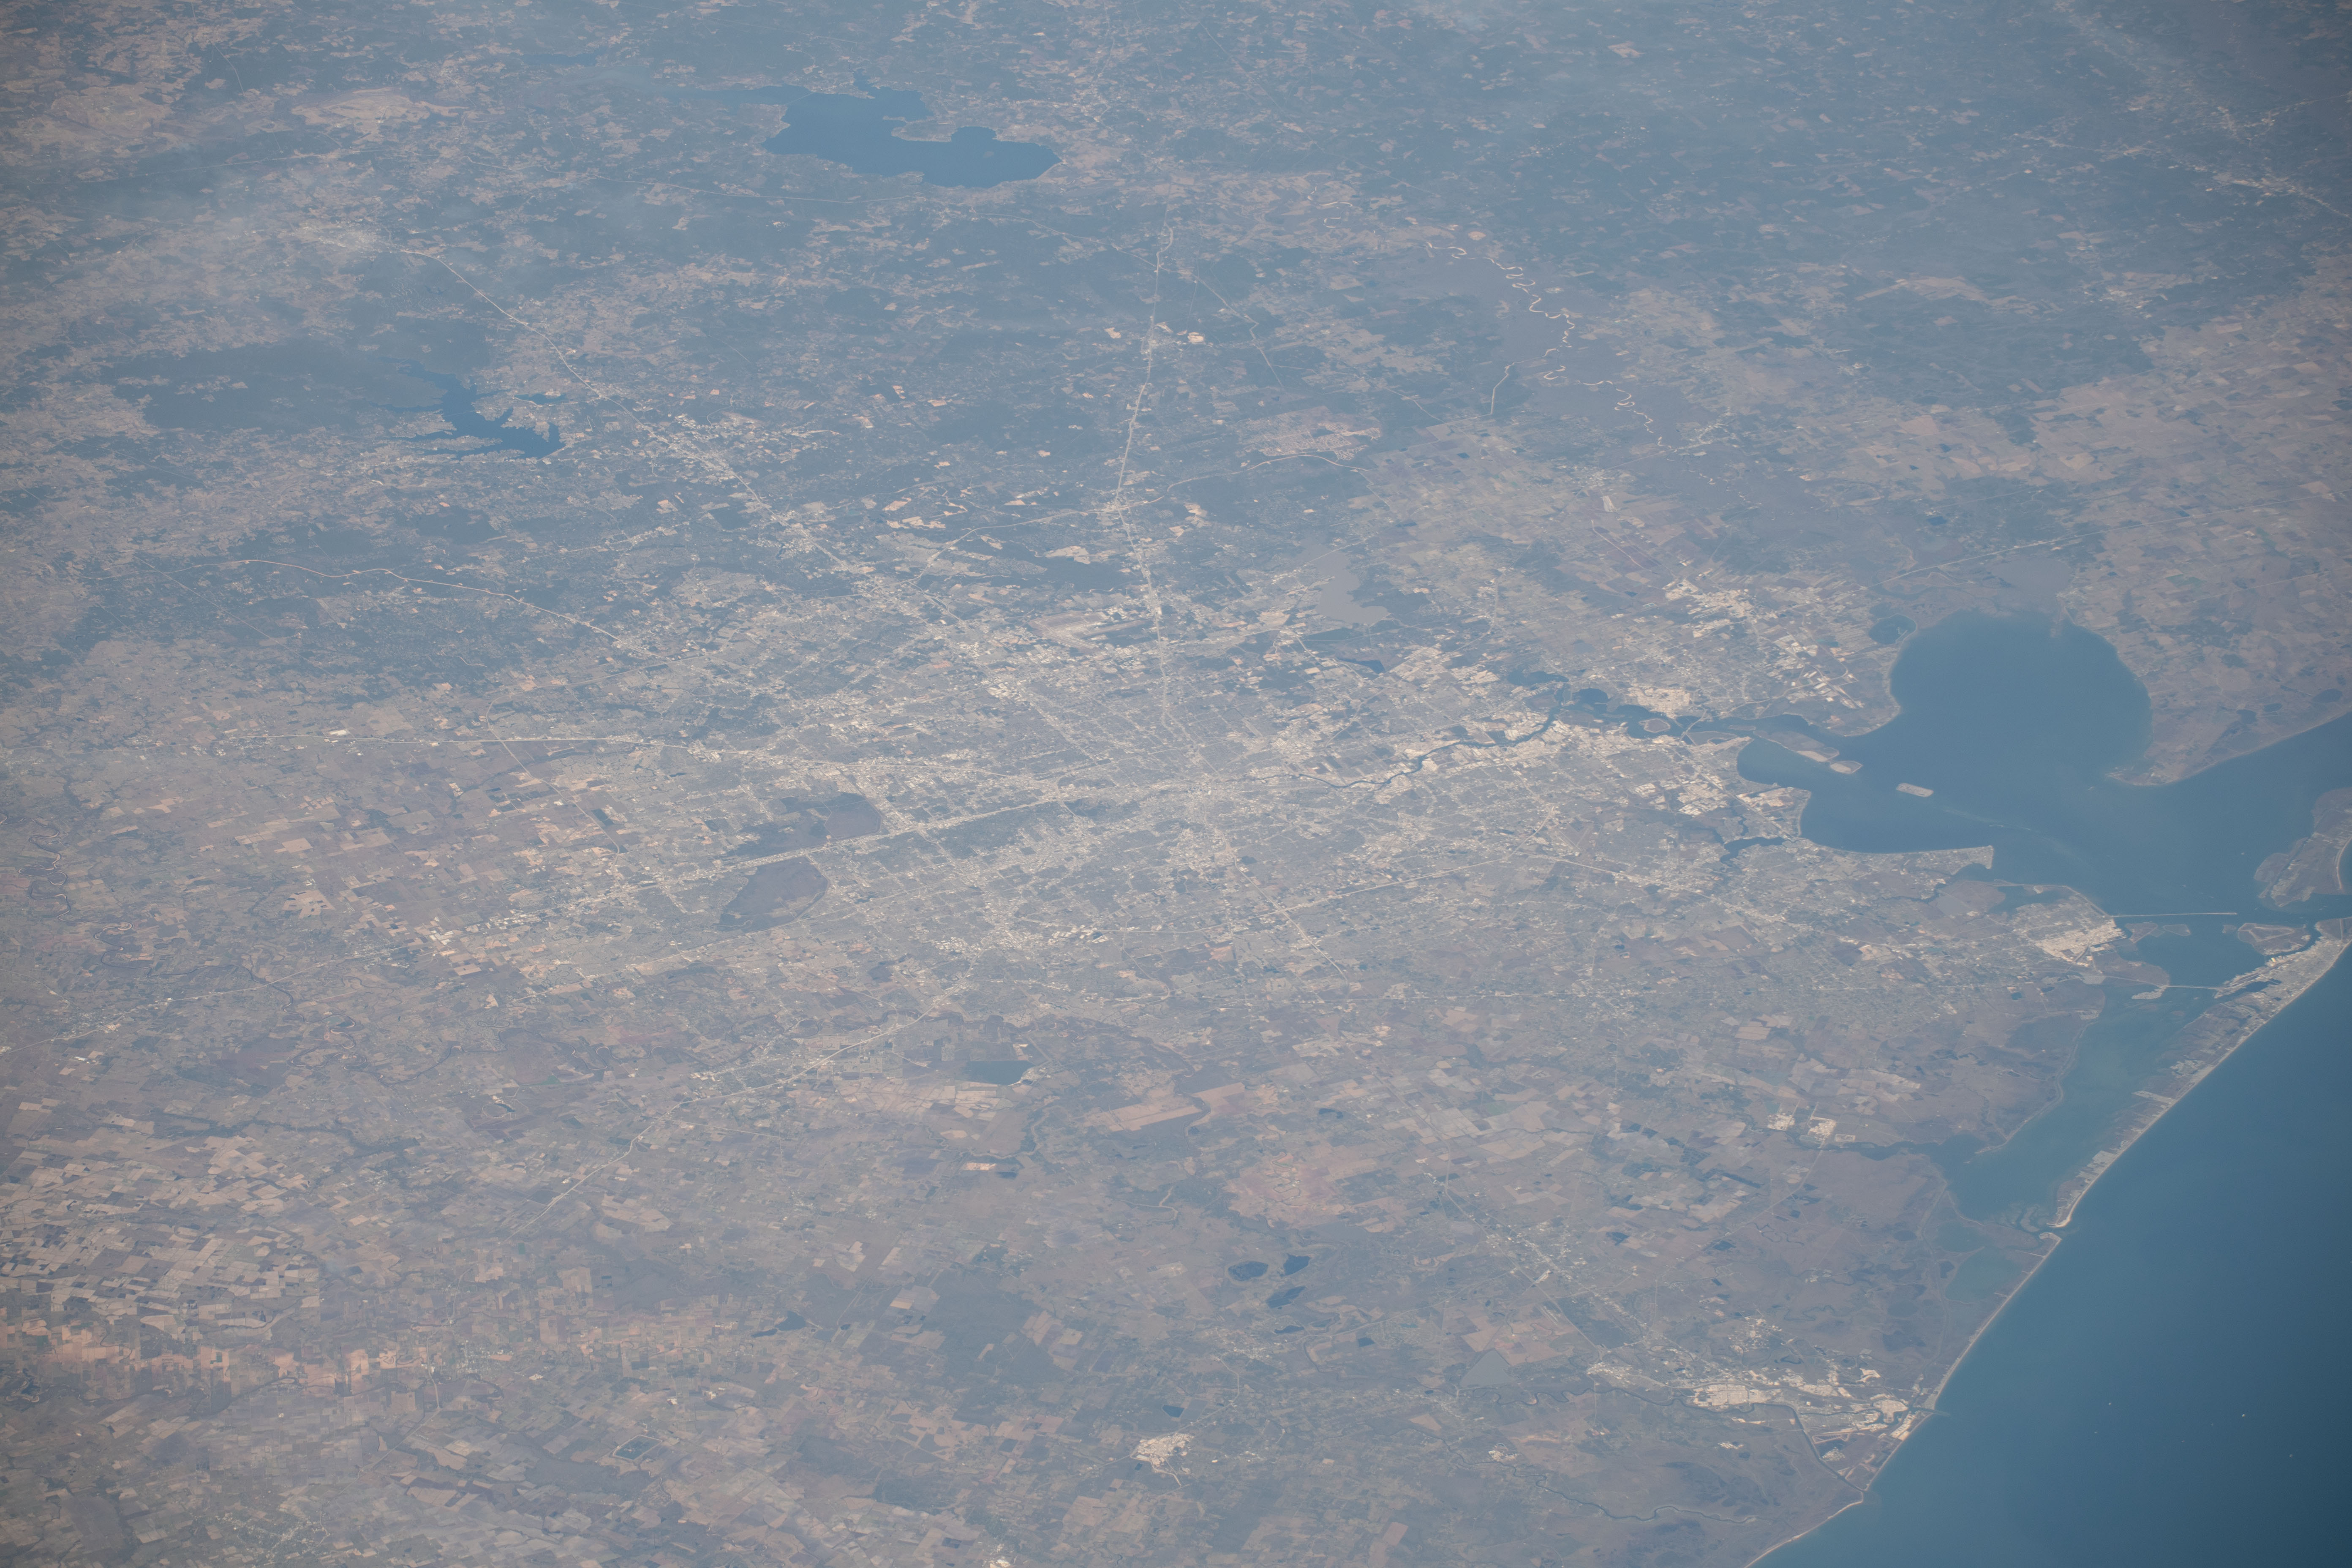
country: USA-TEXAS
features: HOUSTON, TRINITY BAY, GALVESTON BAY
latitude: 29.8
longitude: -95.3
